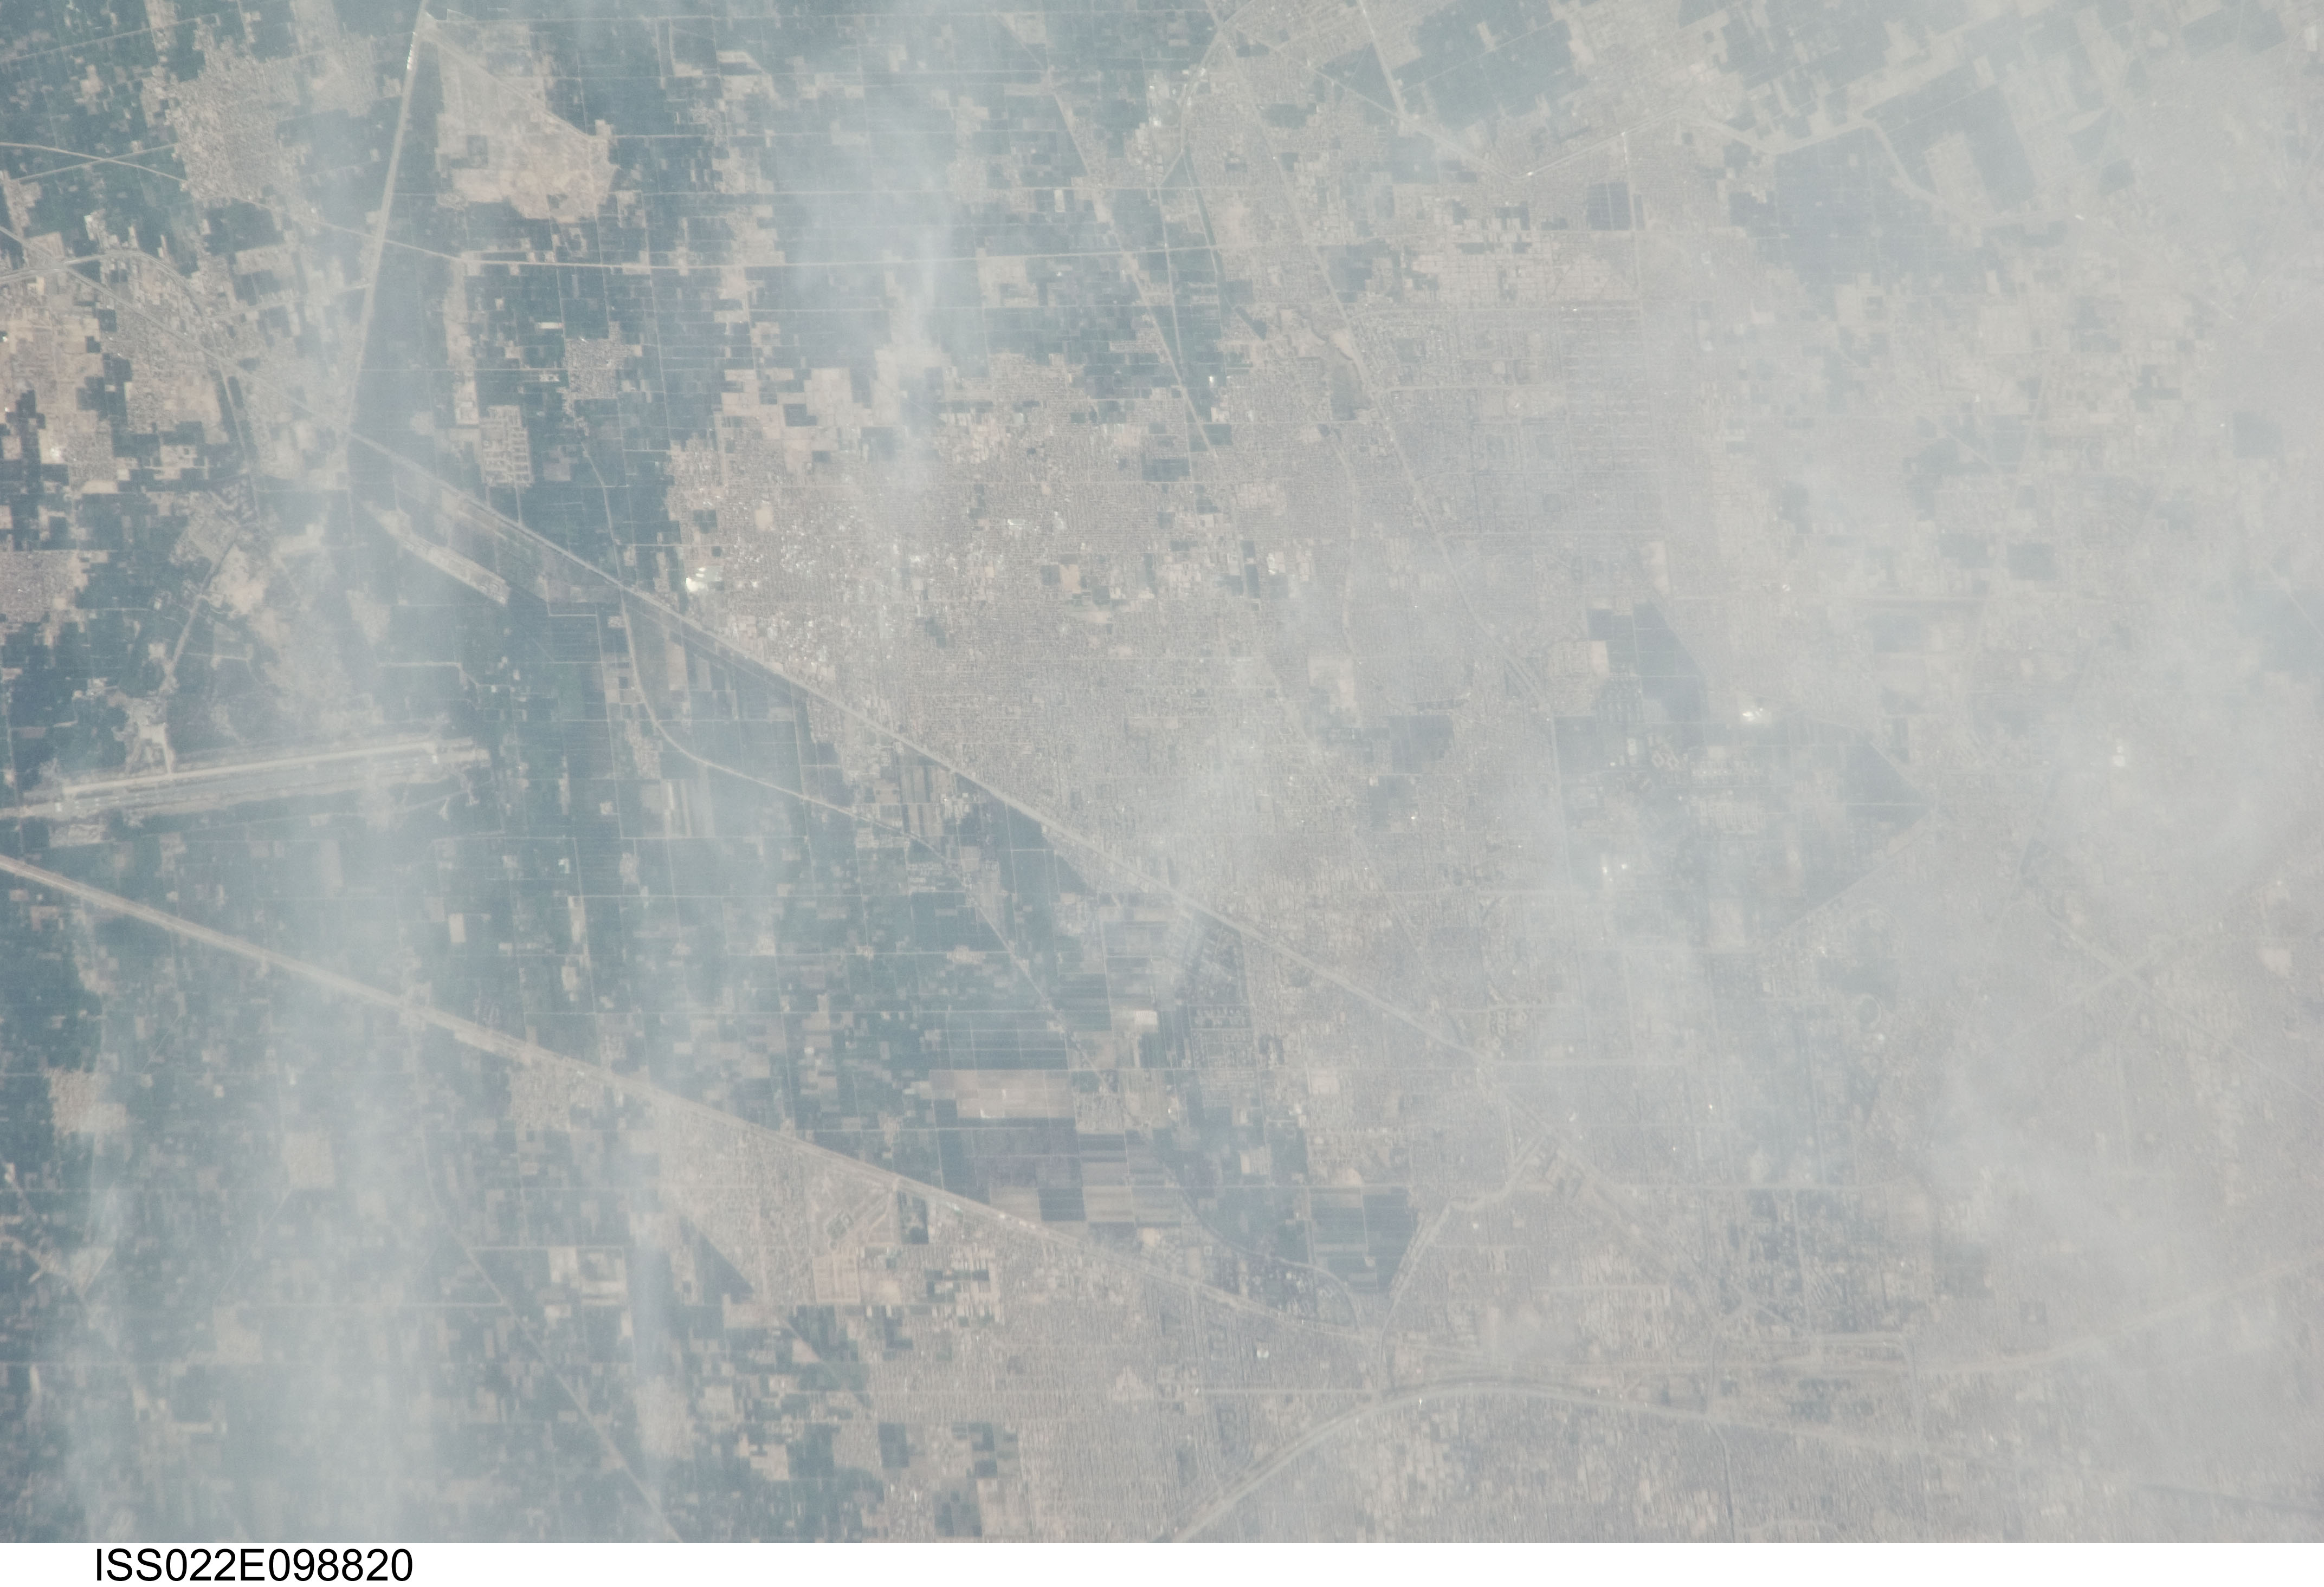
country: PAKISTAN
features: FAISALABAD, AIRPORT, URBAN FRINGE, AGR.
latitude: 31.4
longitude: 73.0
